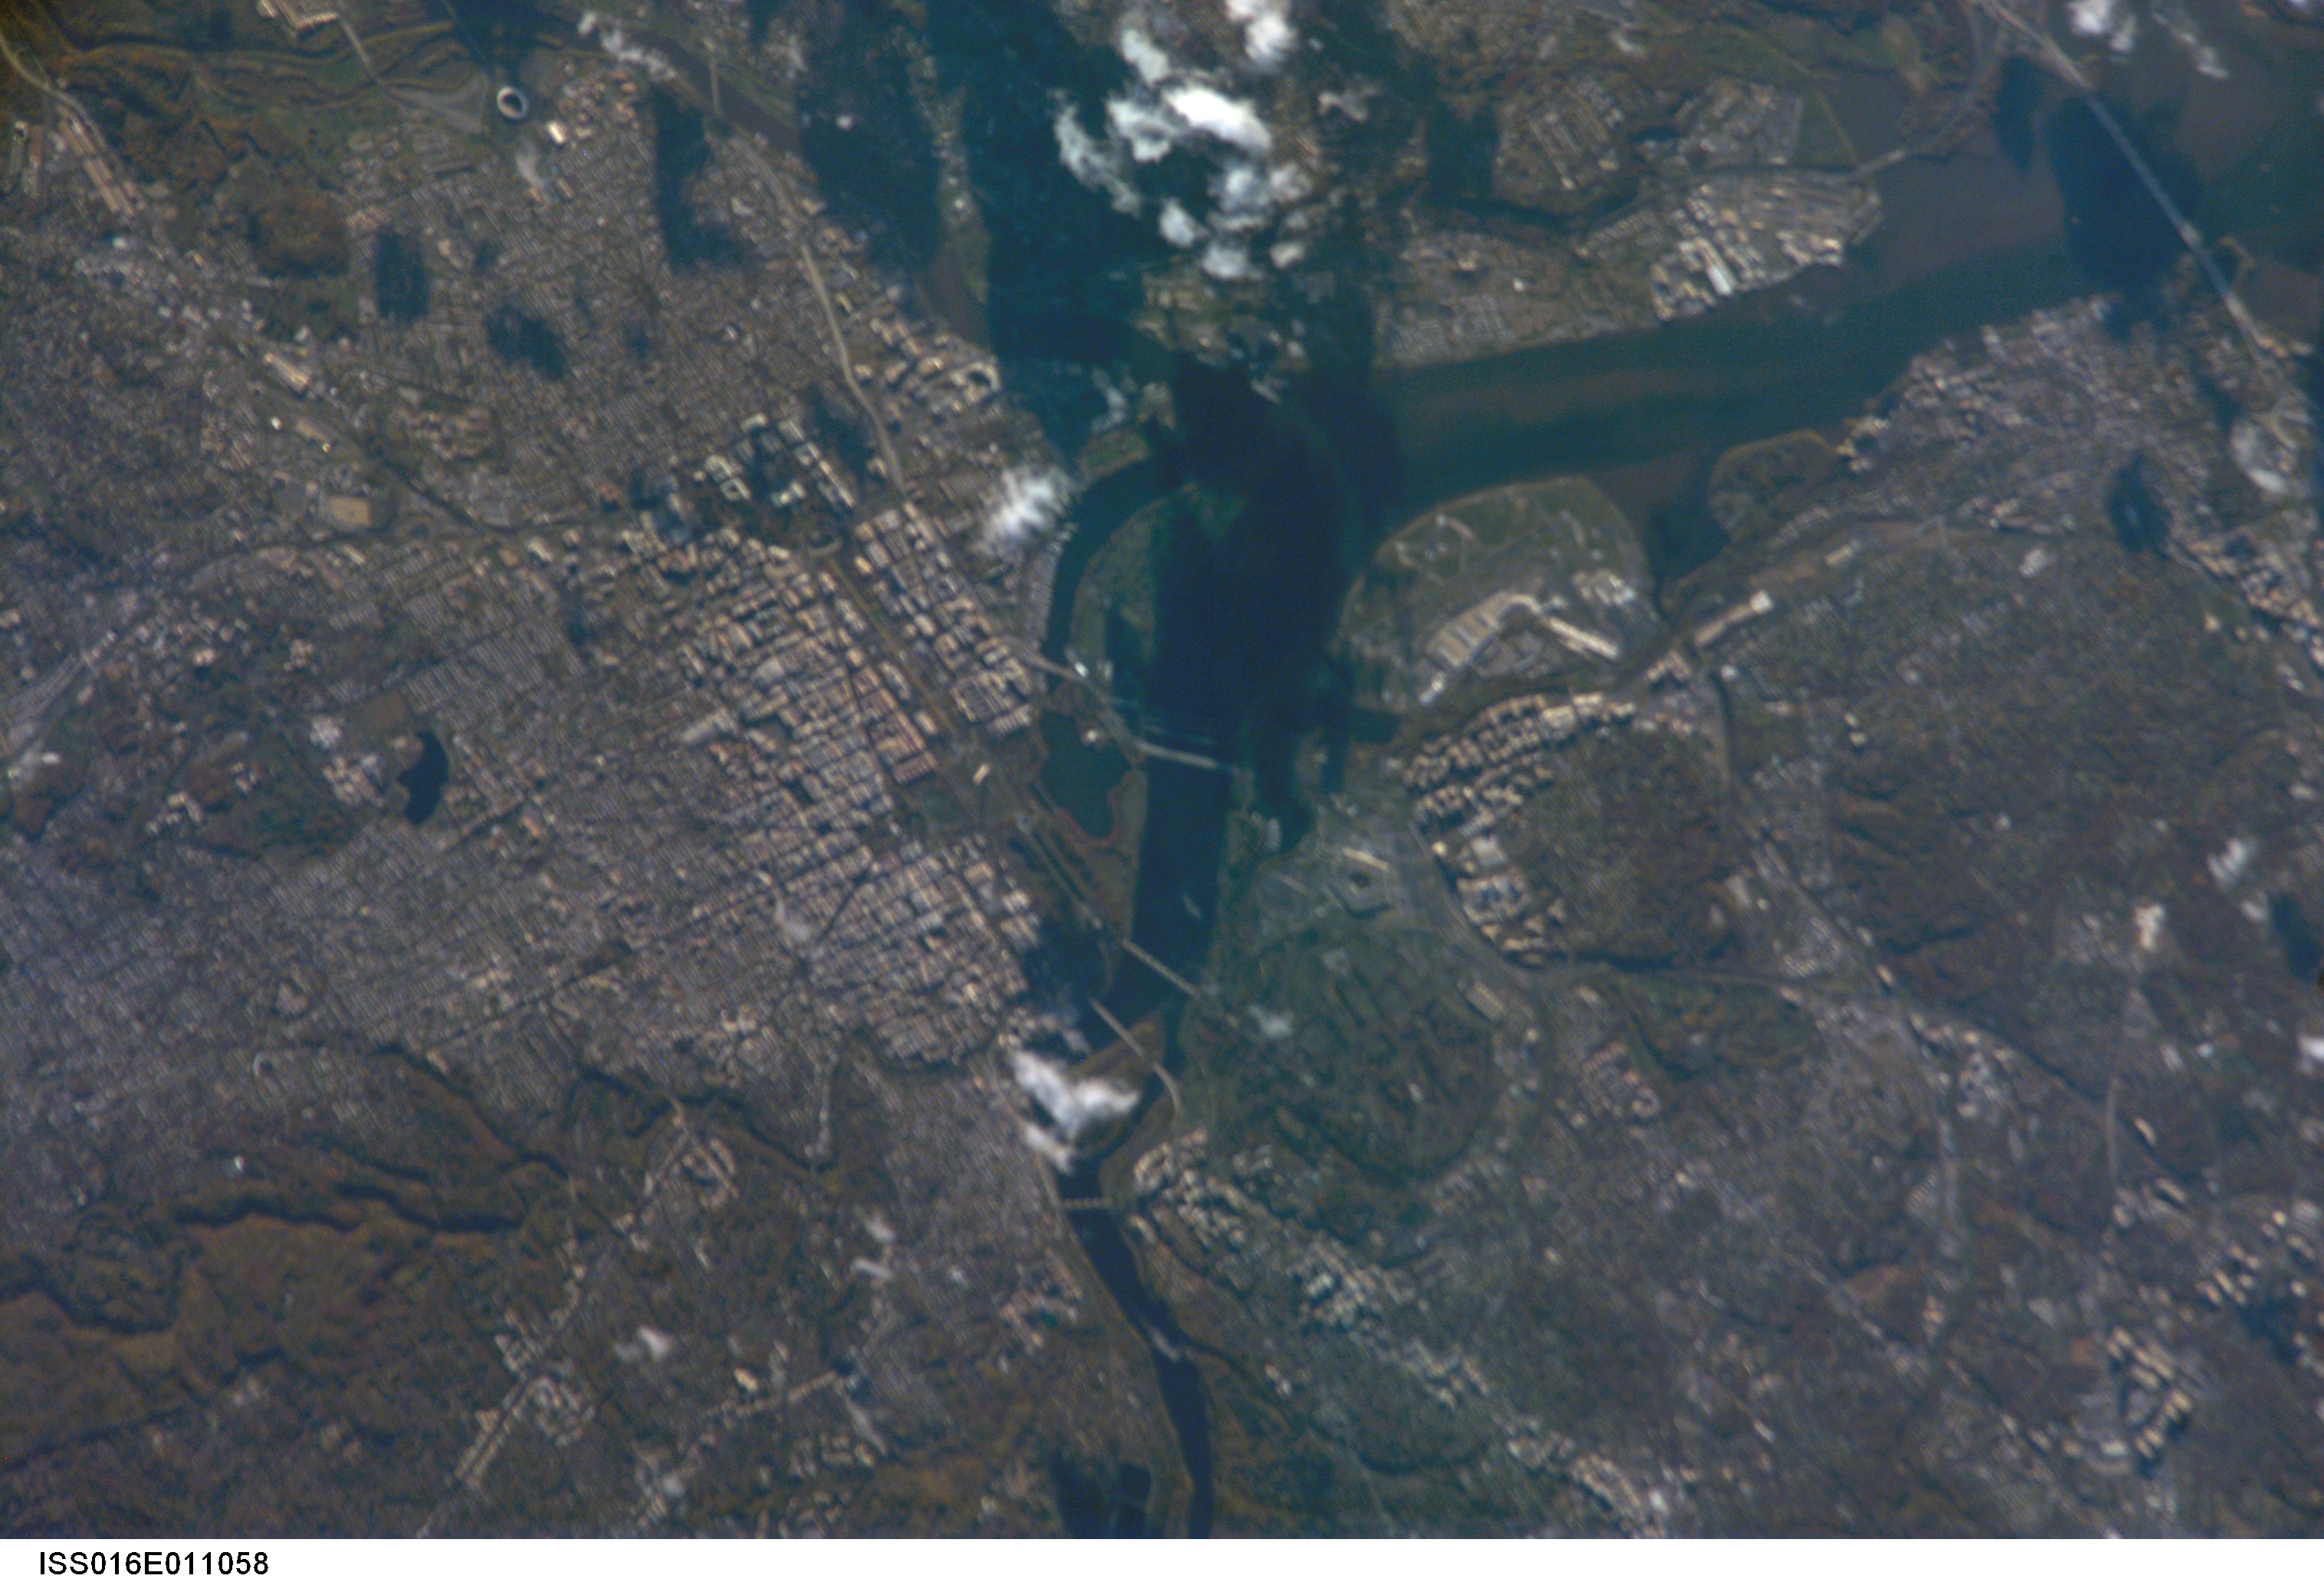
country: USA-DC
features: WASHINGTON D. C., POTOMAC RIVER
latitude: 38.9
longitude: -77.0
